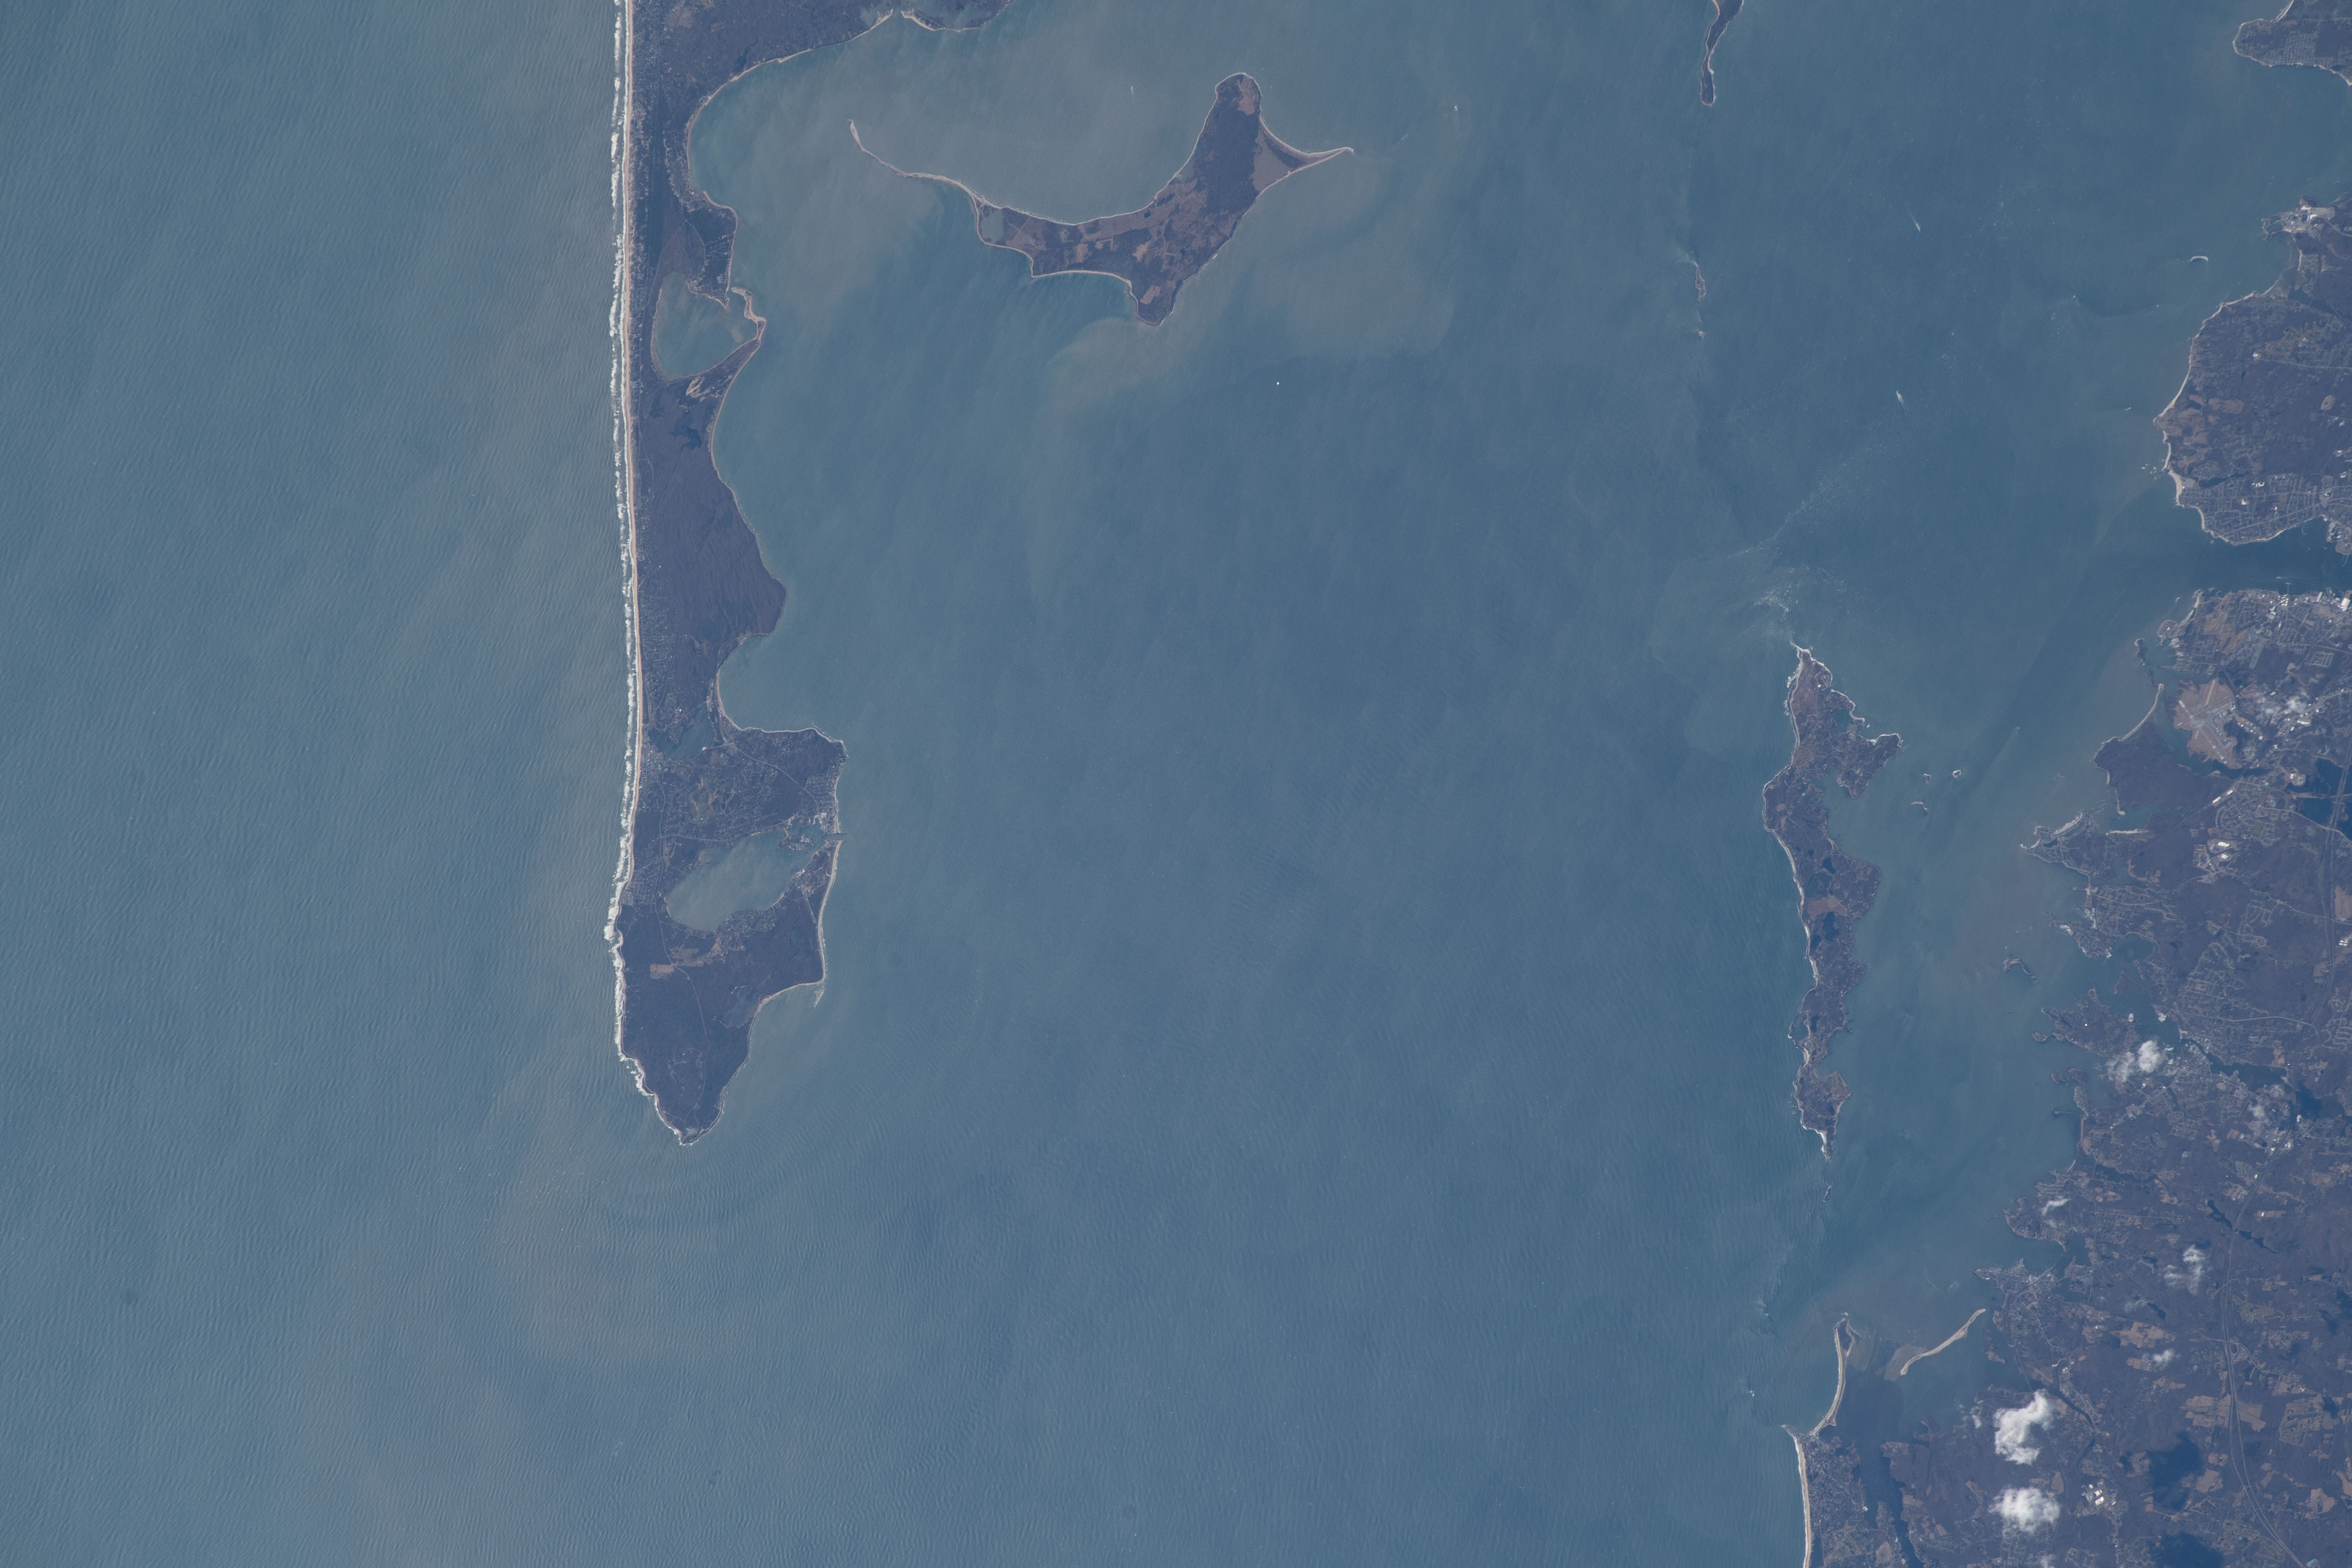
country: USA-NEW YORK
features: FISHERS ISLAND, GARDINERS ISLAND, NAPEAGUE BAY
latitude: 41.1
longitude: -72.0
